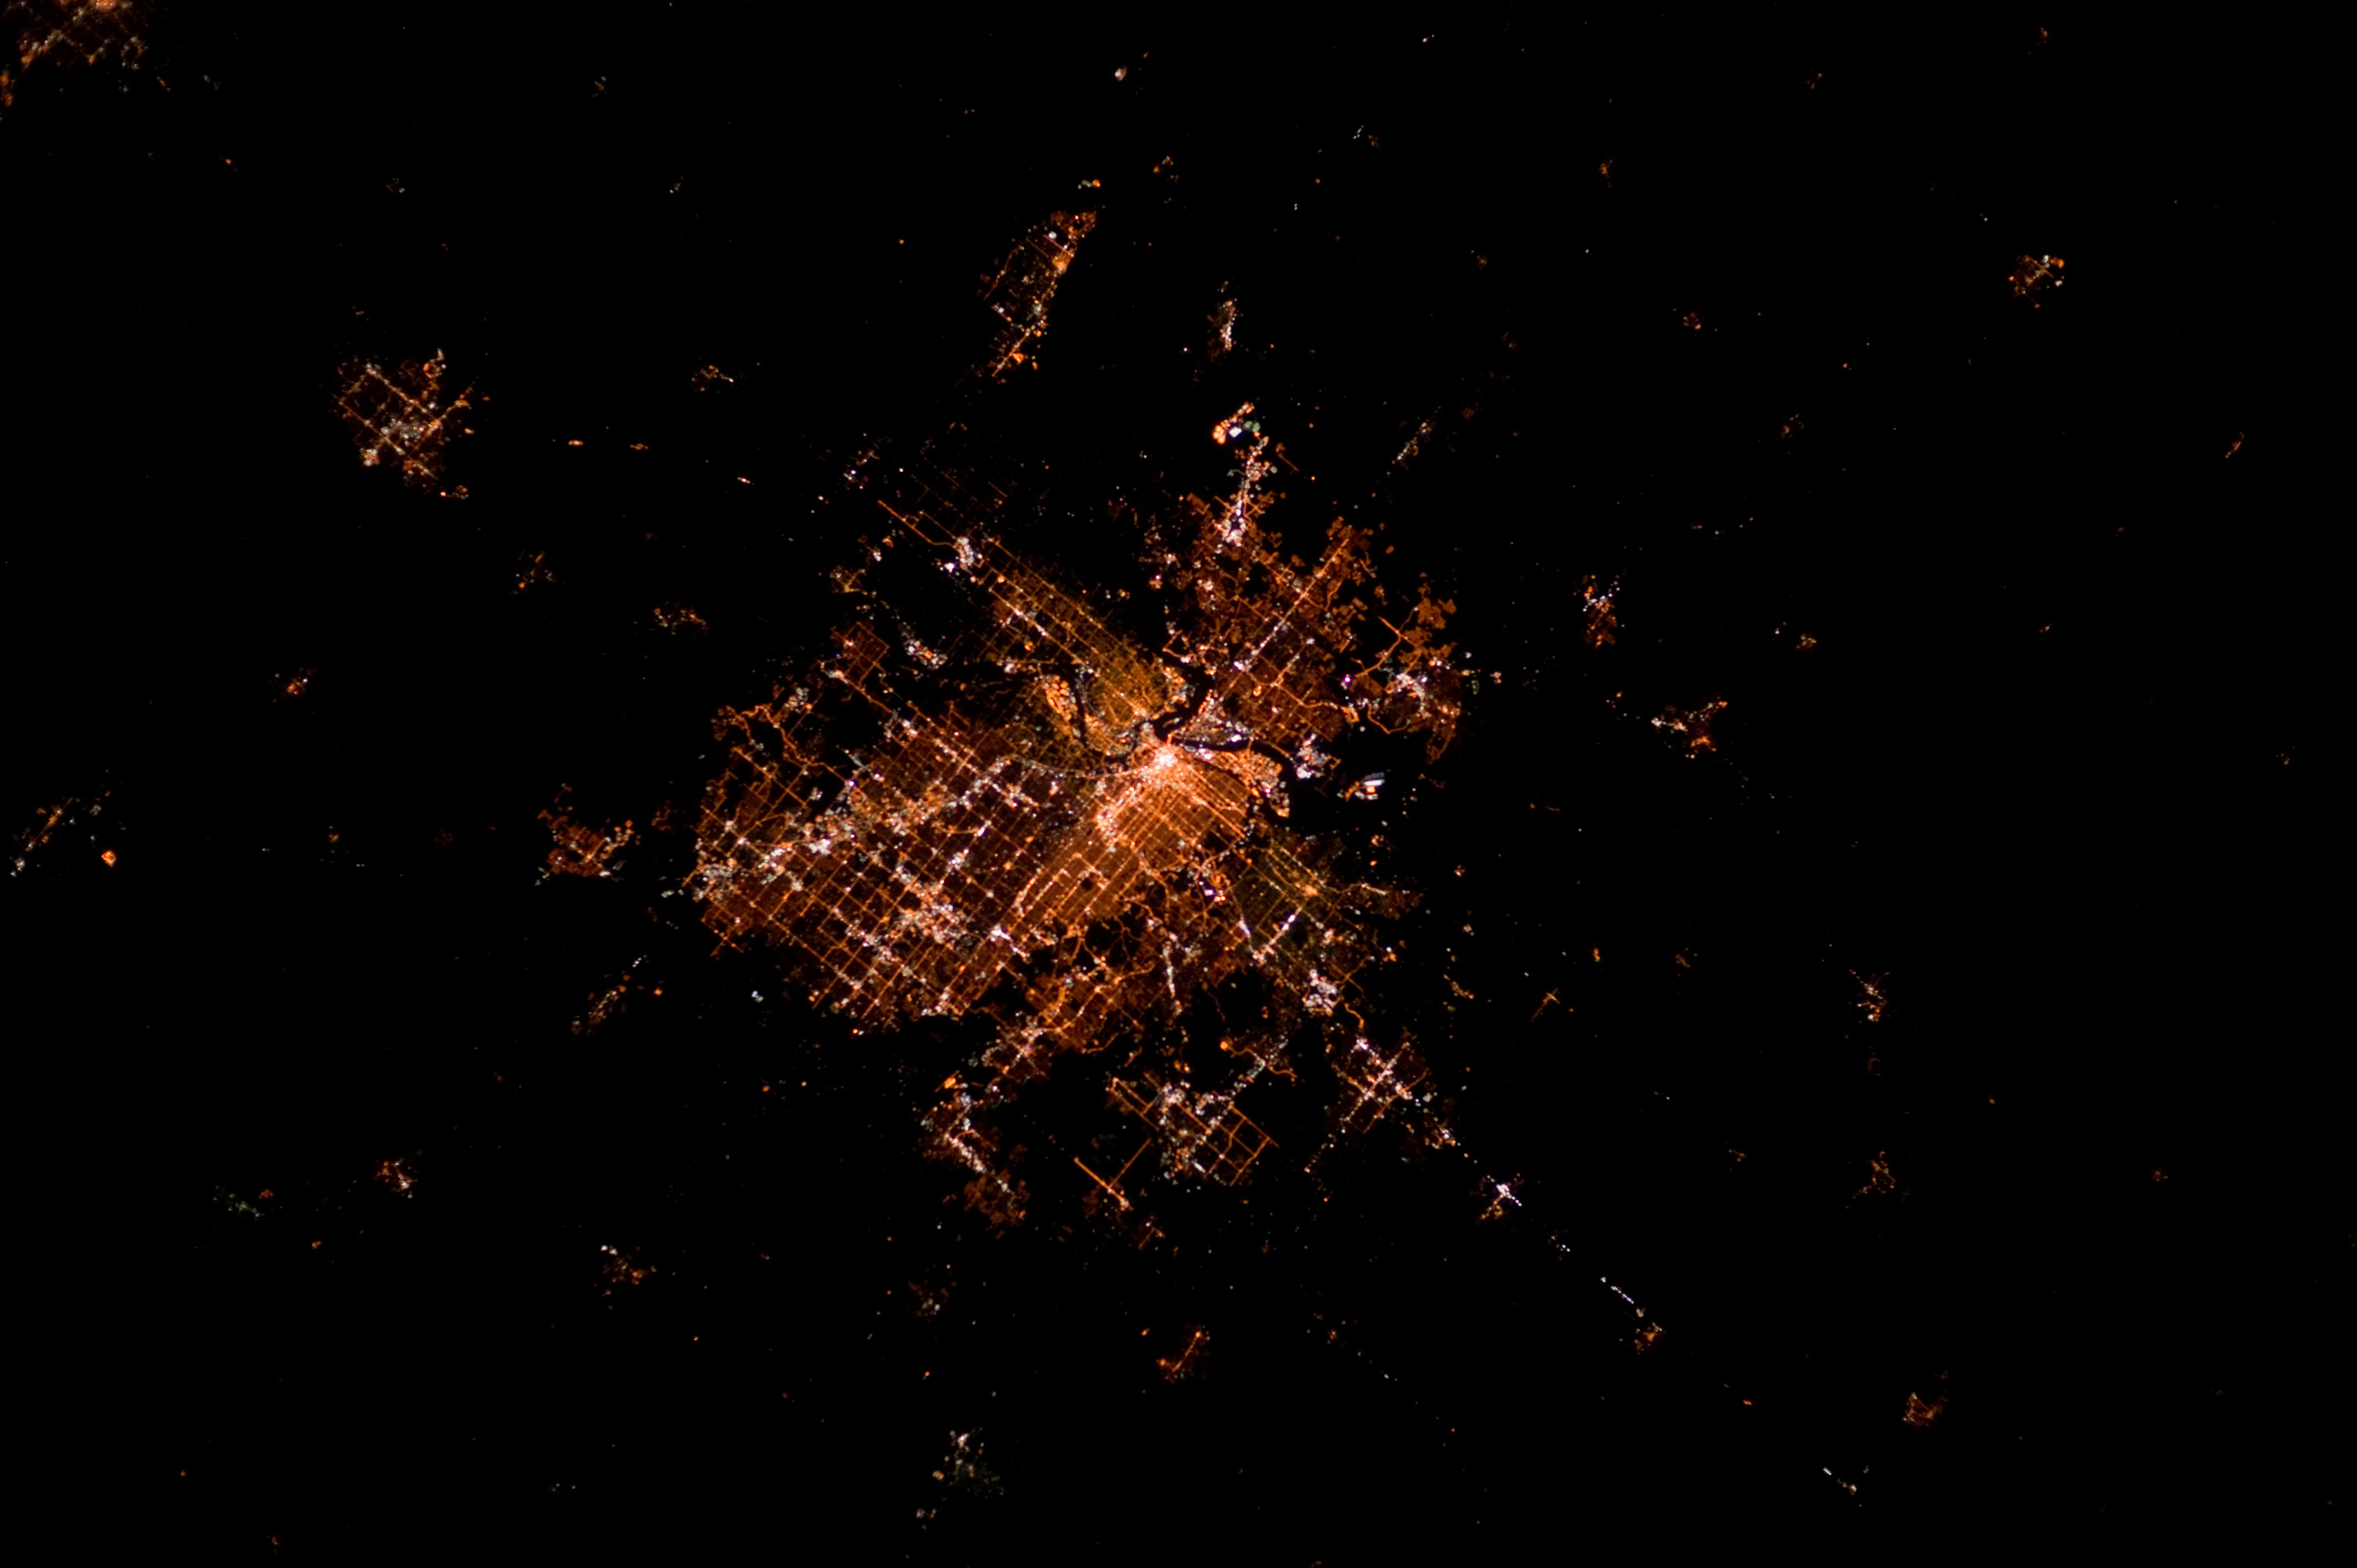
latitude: 39.1
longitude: -94.6
